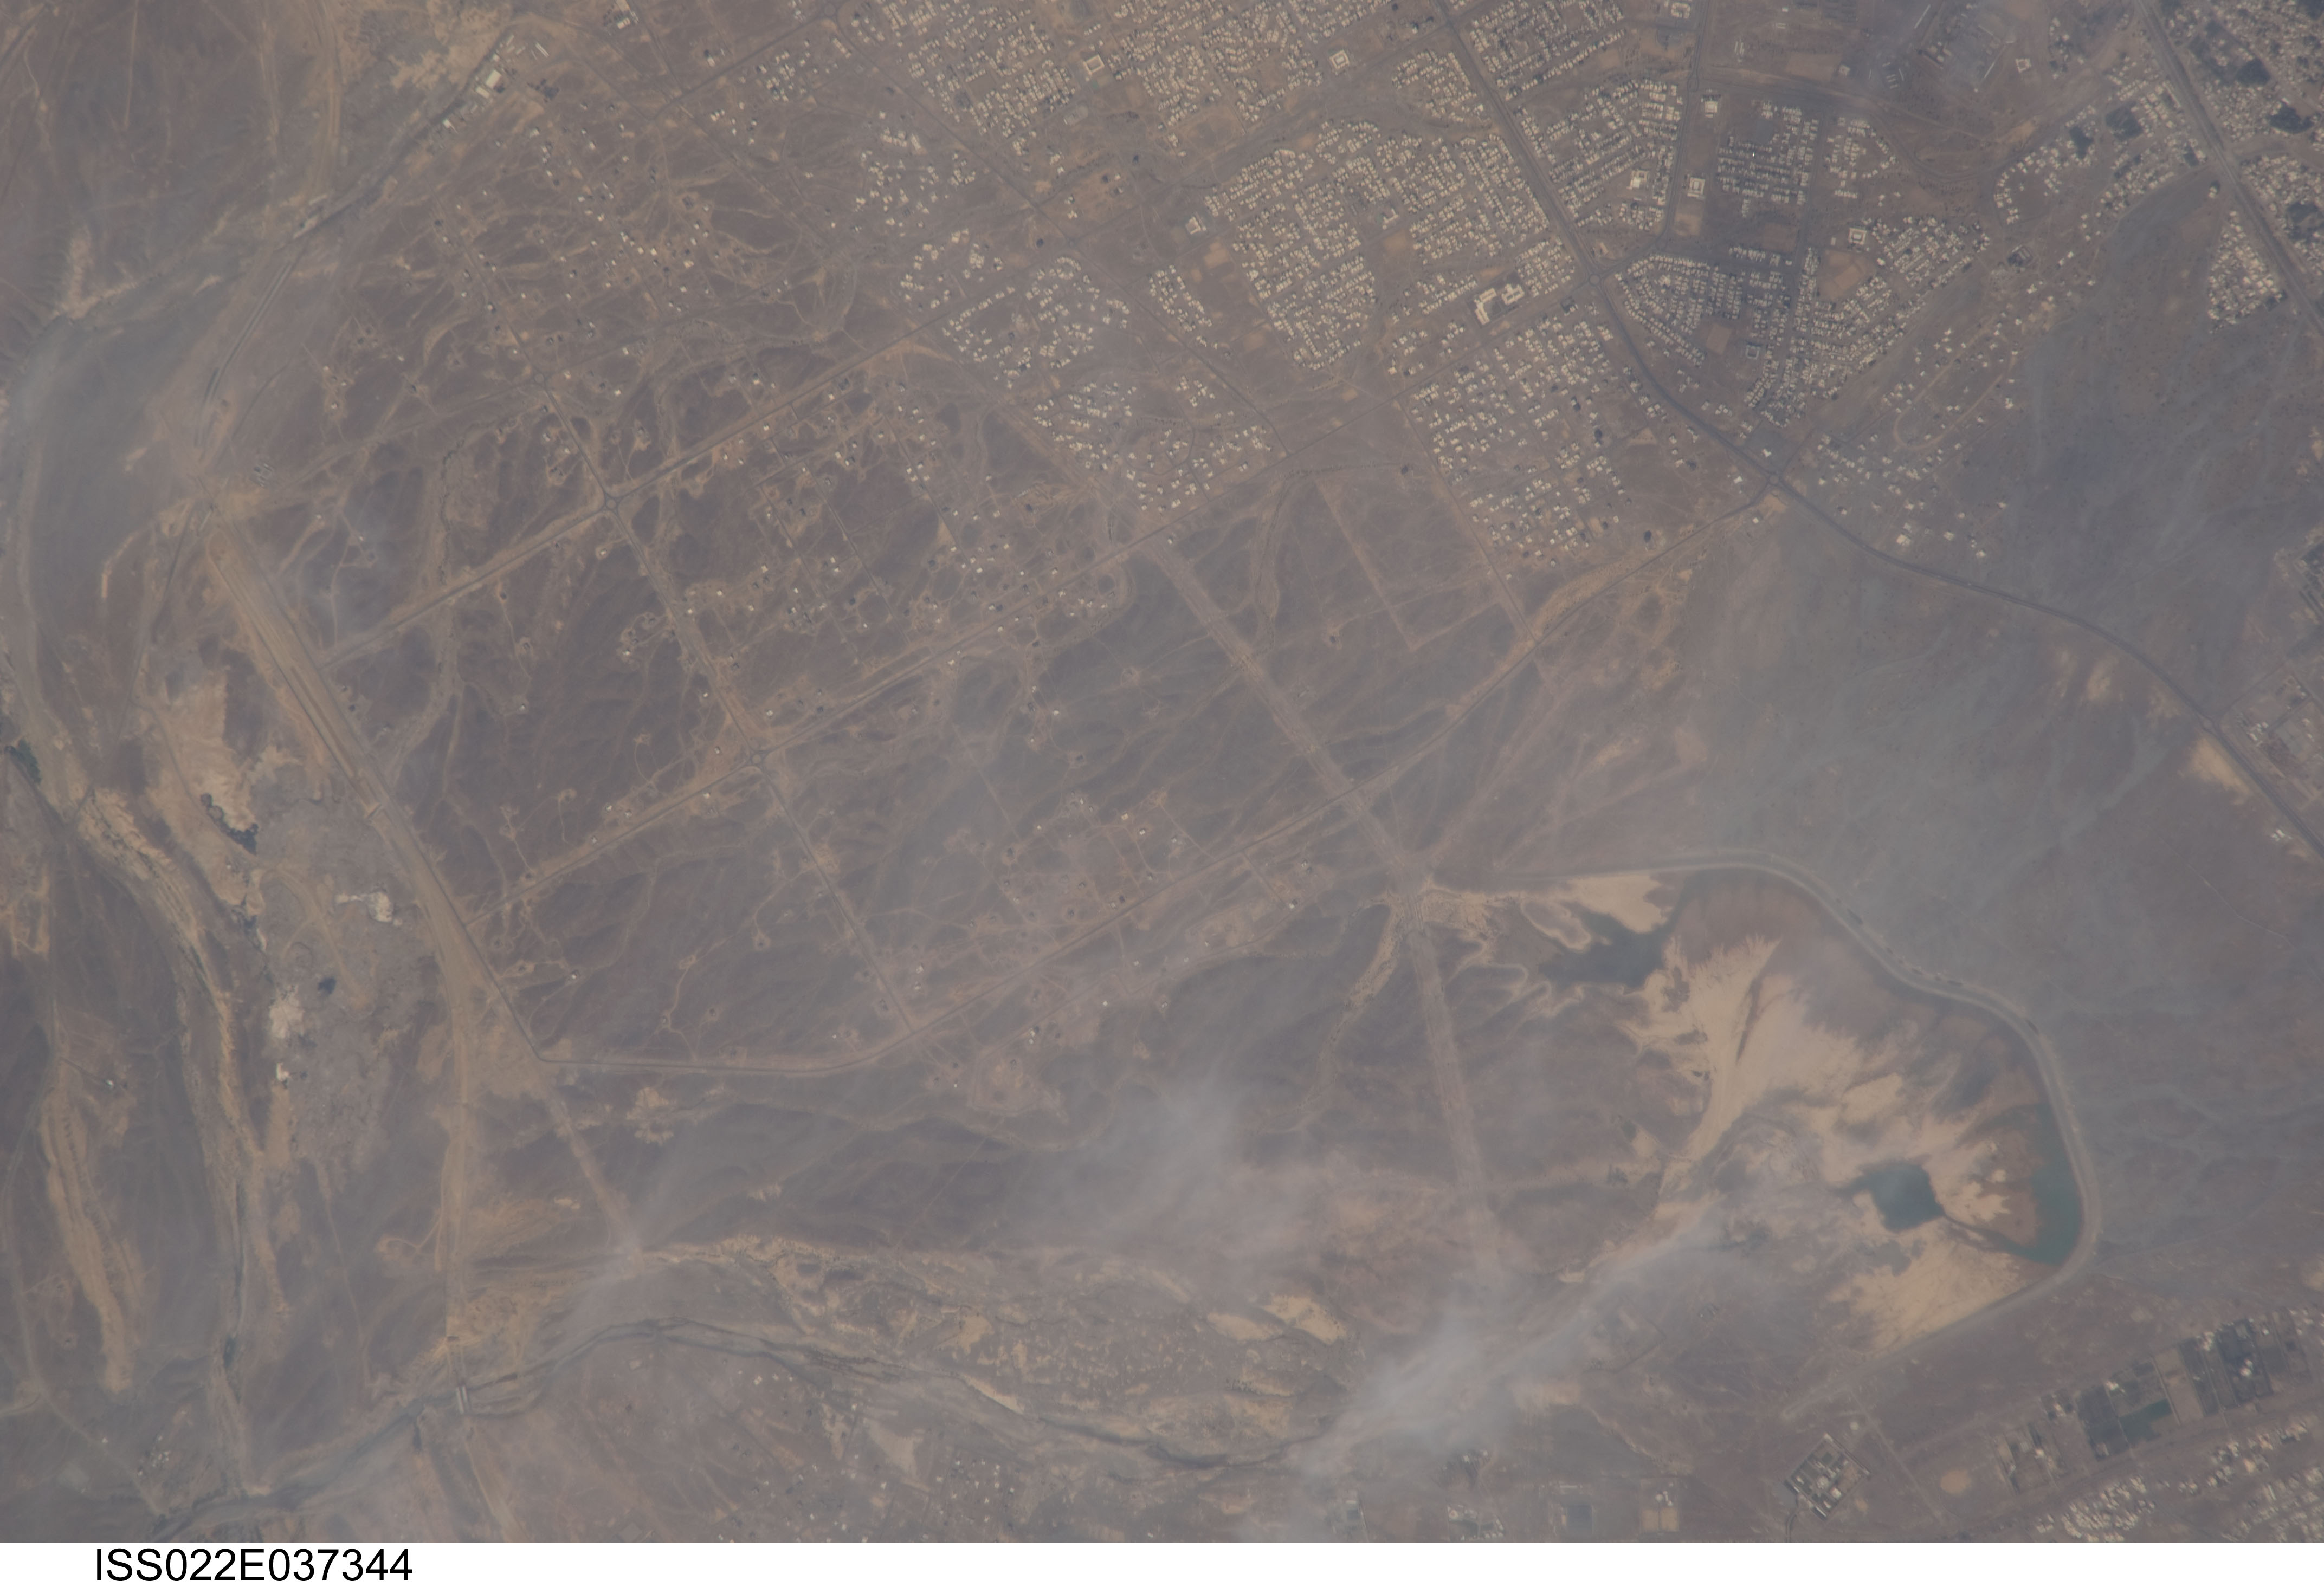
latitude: 23.6
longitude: 58.1
